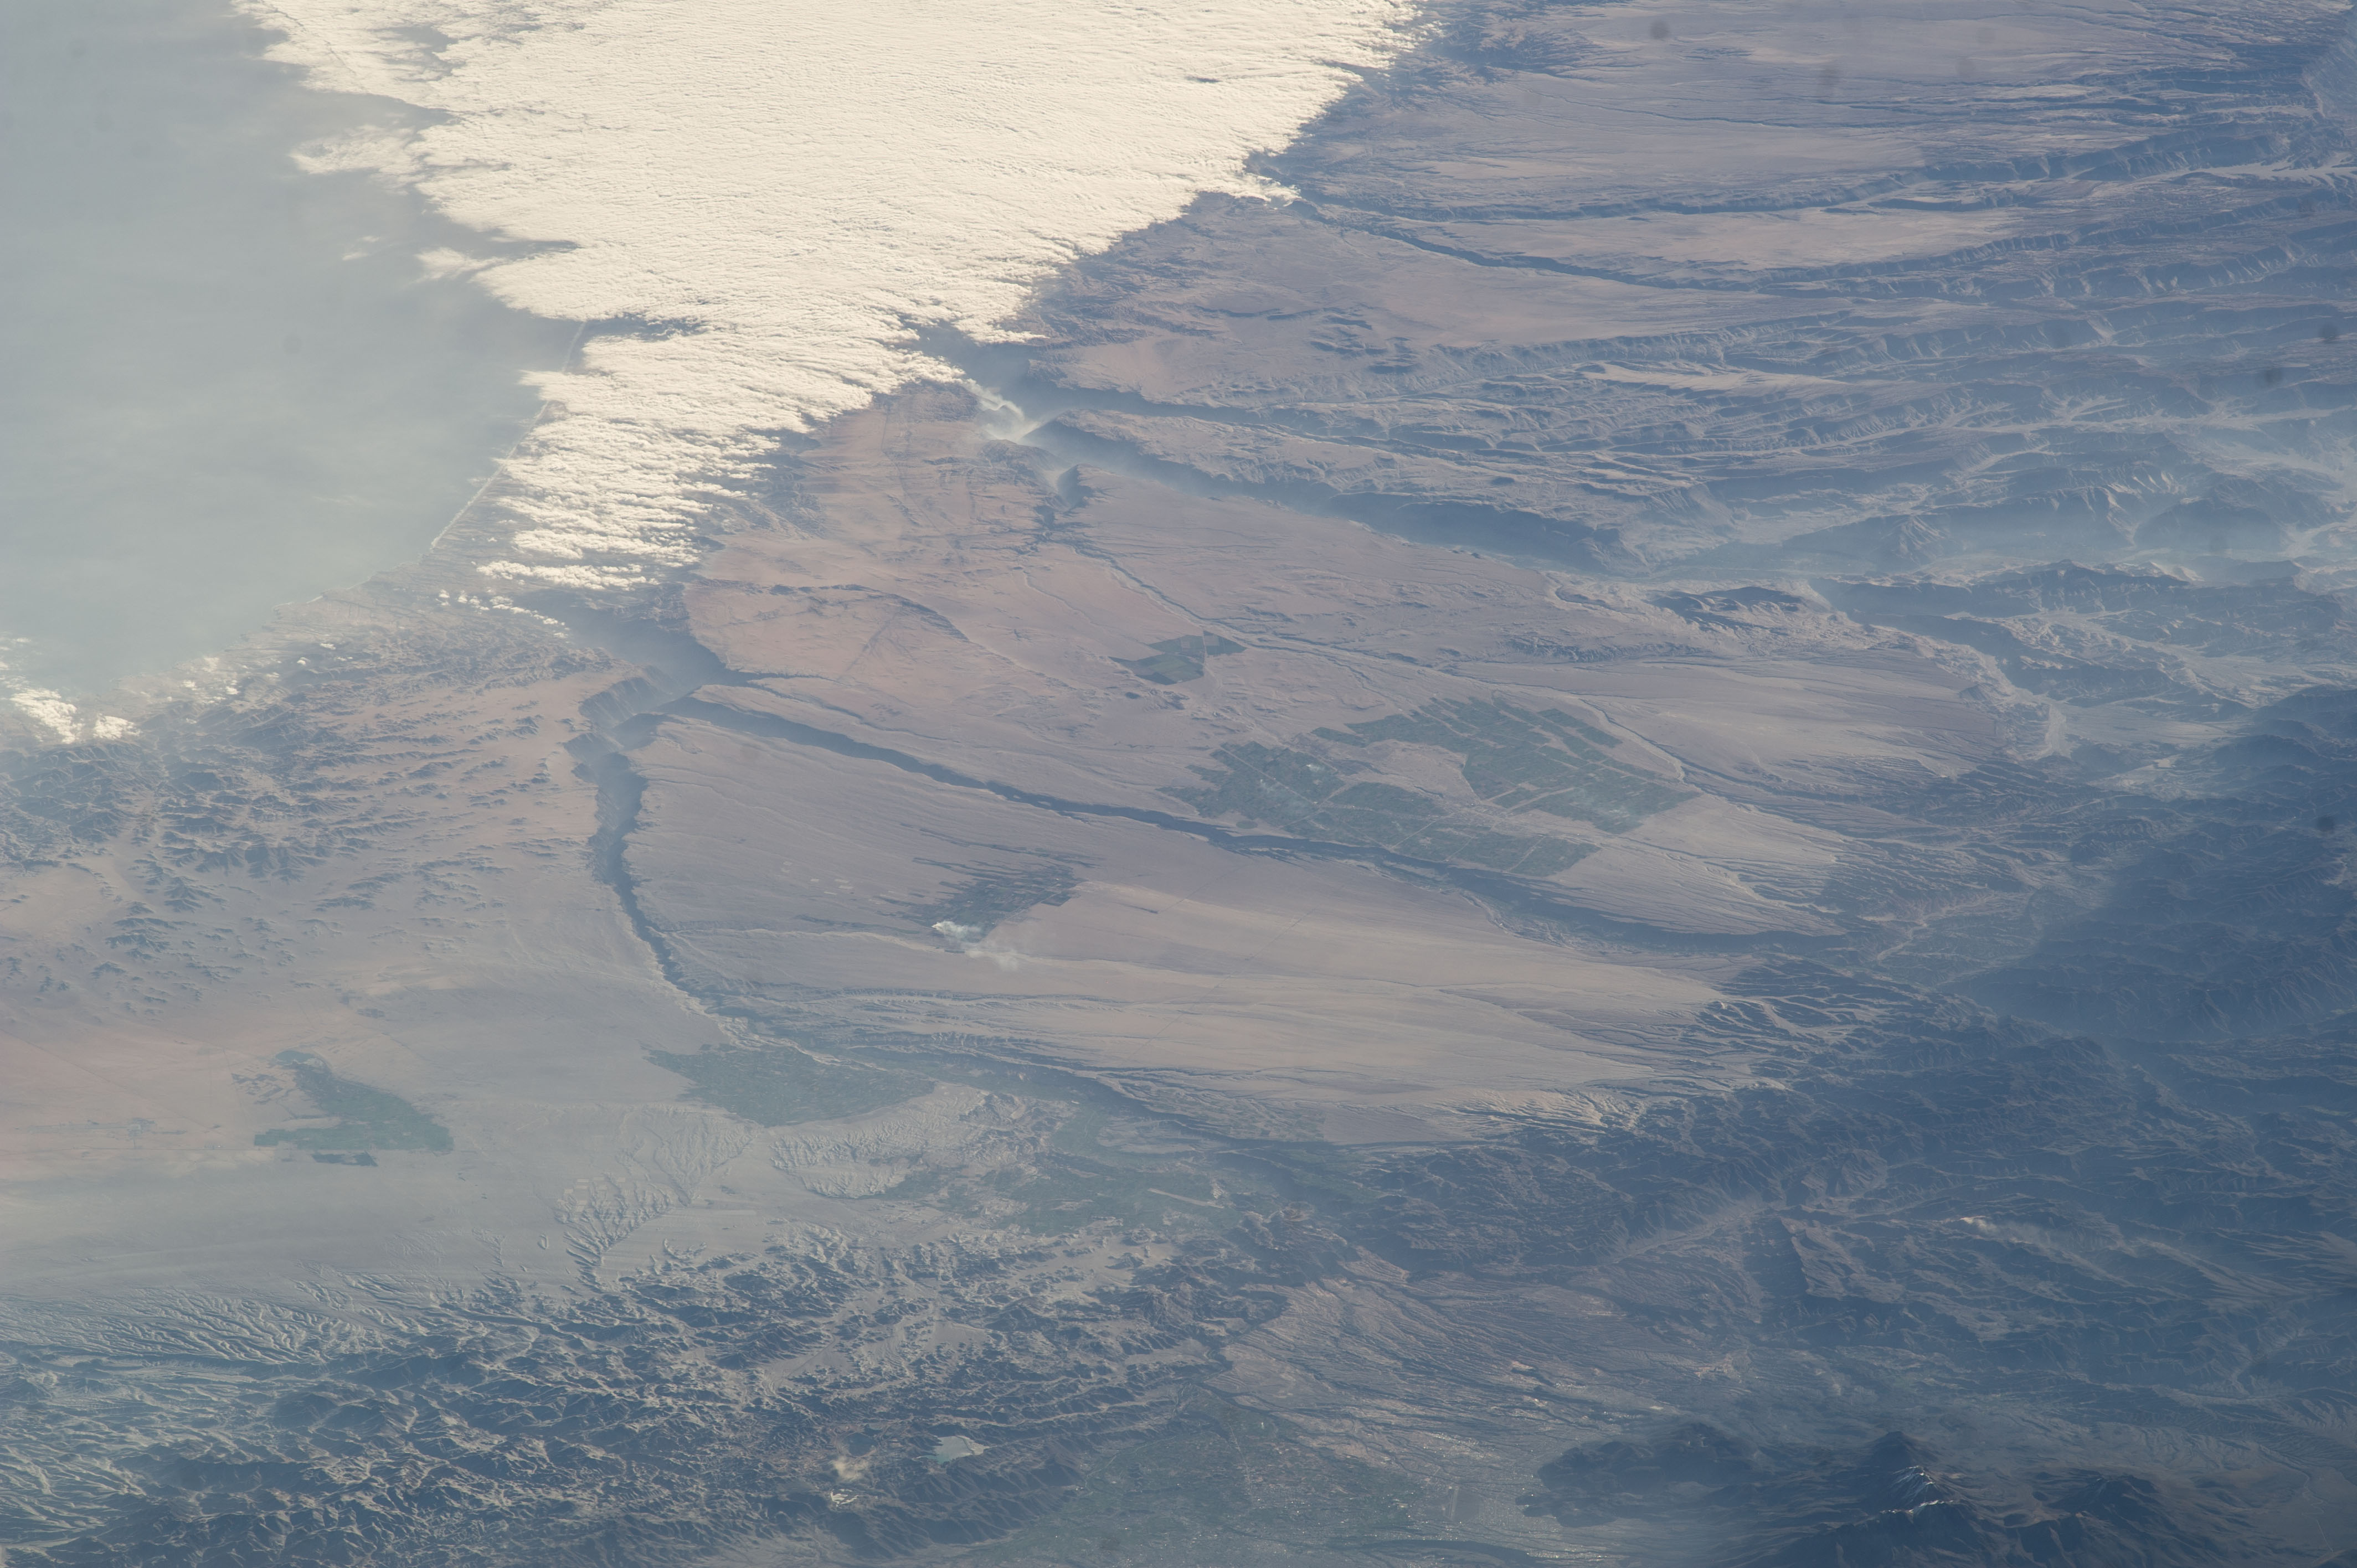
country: PERU
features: DRY LAND, RIVERS, CANYONS, CLOUDS, OCONA RIVER, RIO CAMANA, QUILCA, CAMANA
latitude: -16.5
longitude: -72.2
